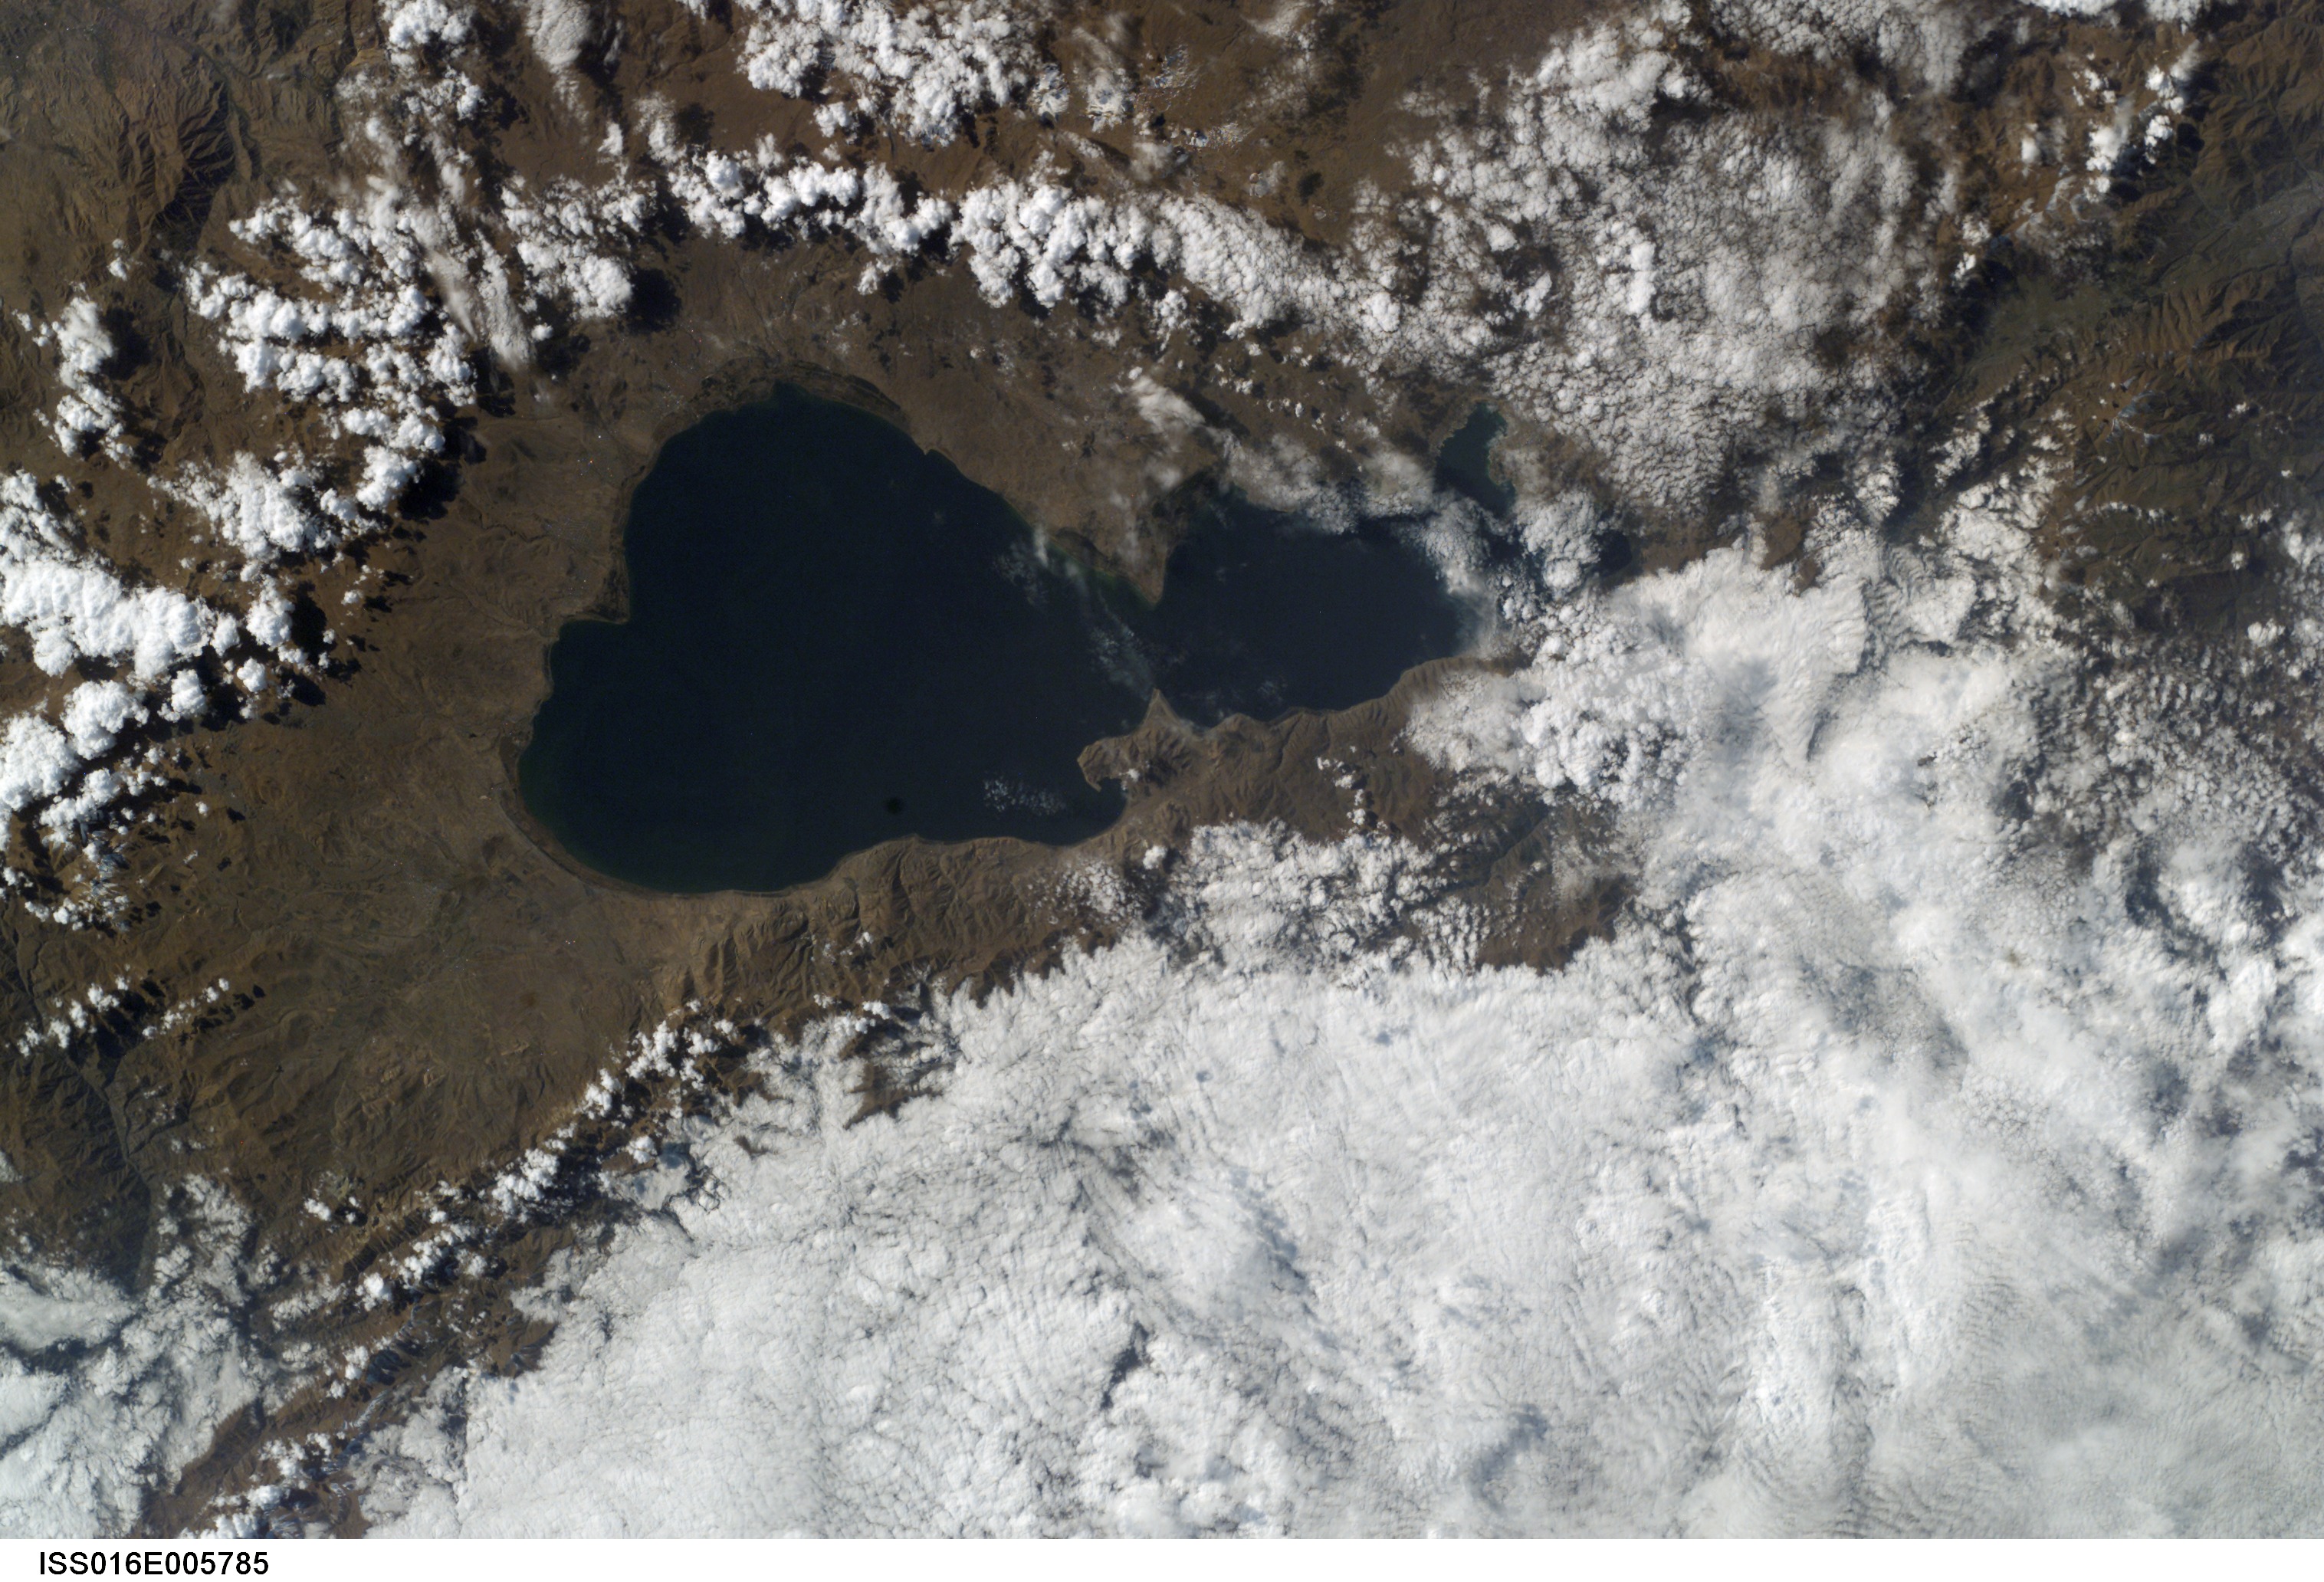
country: ARMENIA
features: LAKE SEVAN
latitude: 40.5
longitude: 45.5
